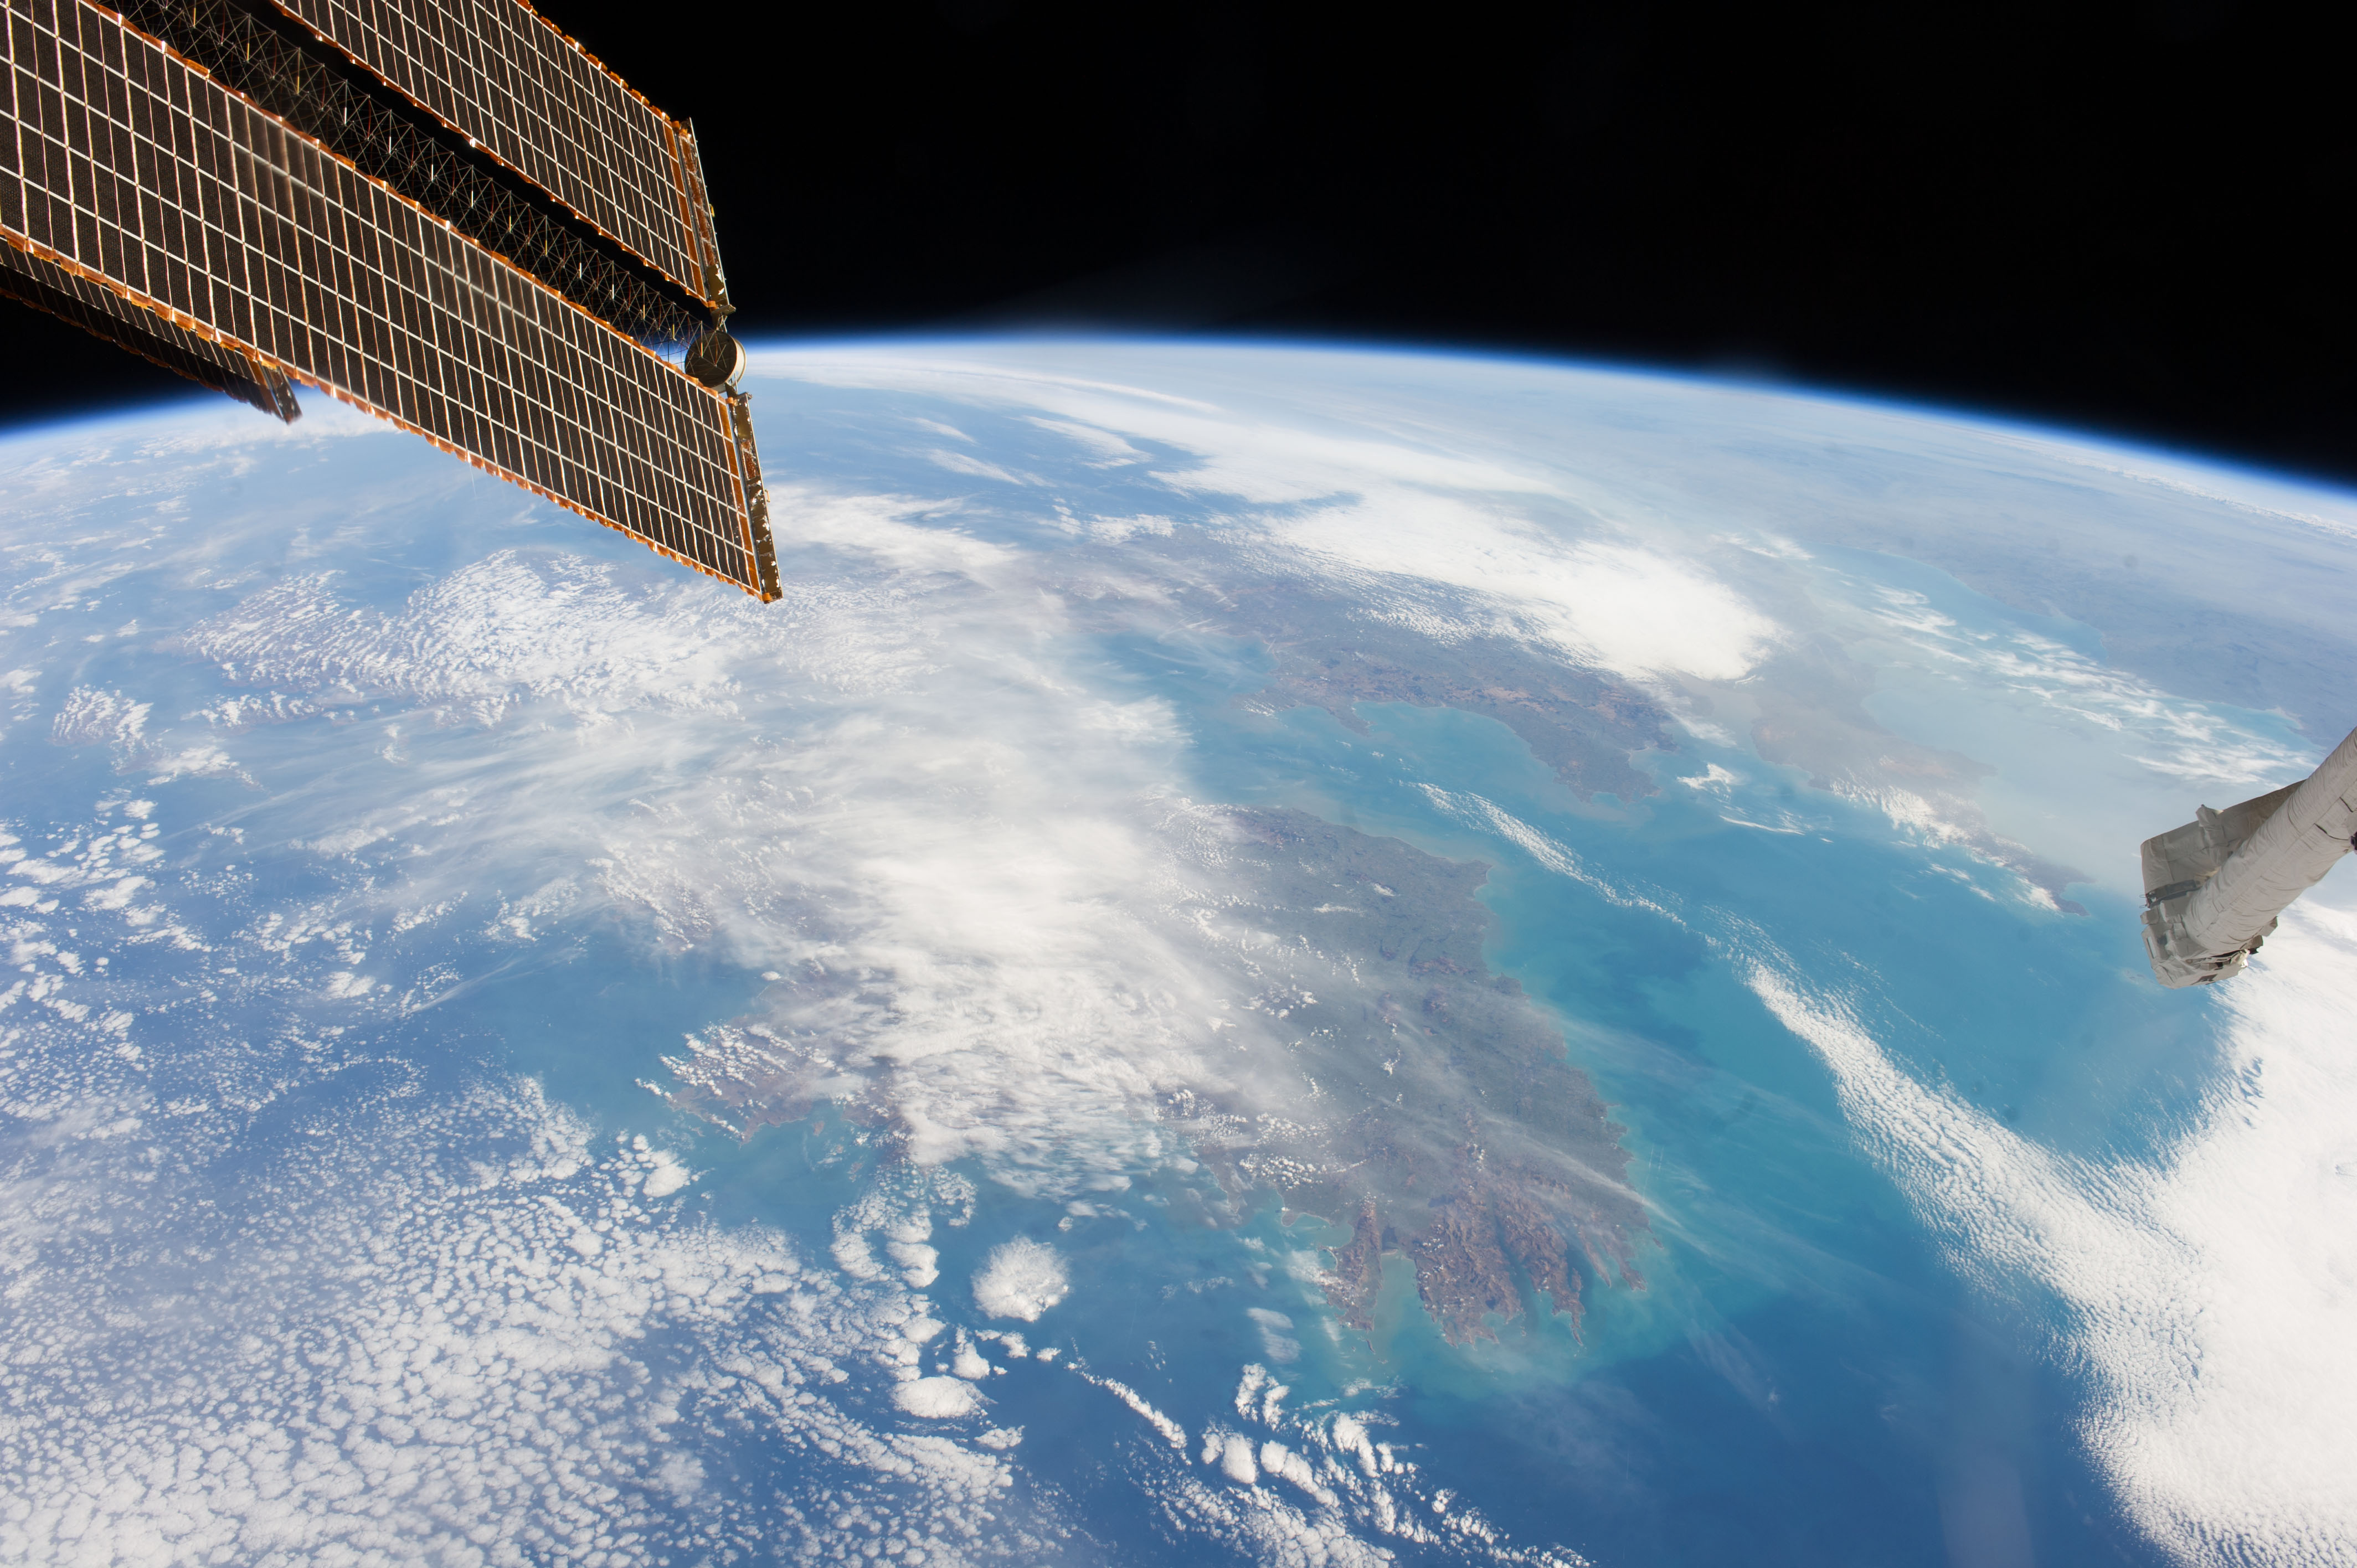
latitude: 53.8
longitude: -6.4
